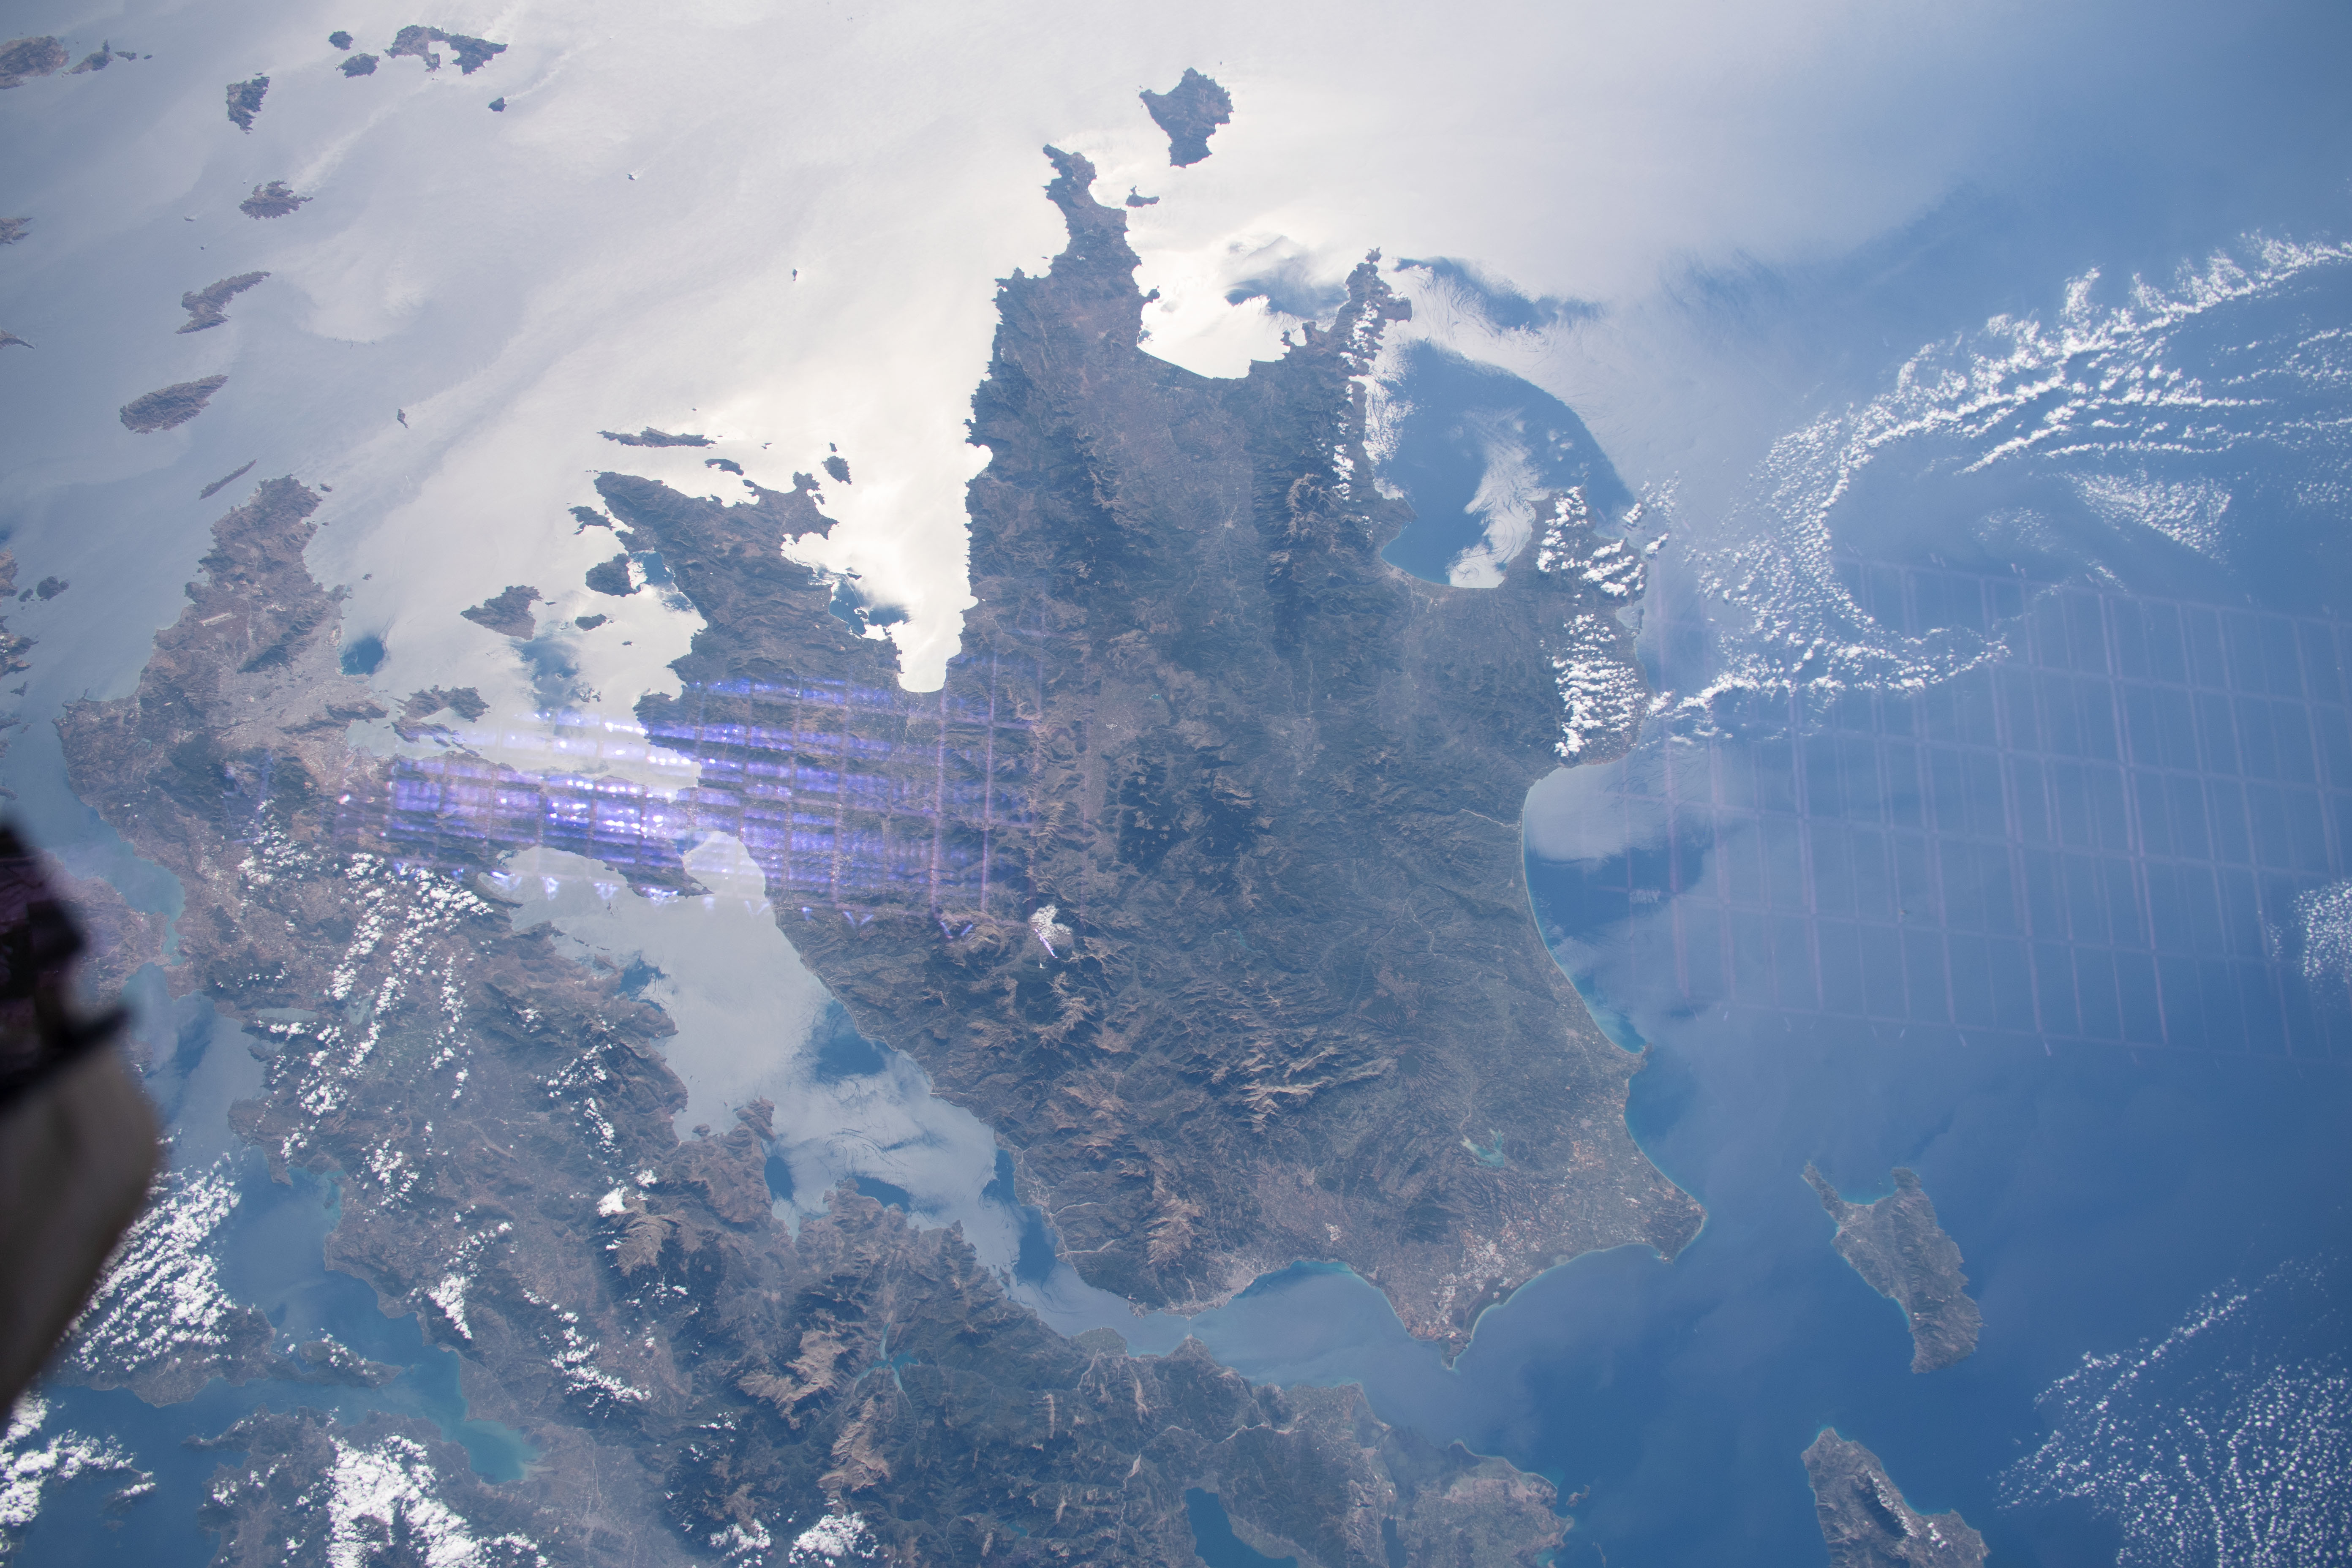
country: GREECE
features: PELOPONNISOS DYTIKI ELLADA KE LONIO, AIGINA
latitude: 37.5
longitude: 22.5
